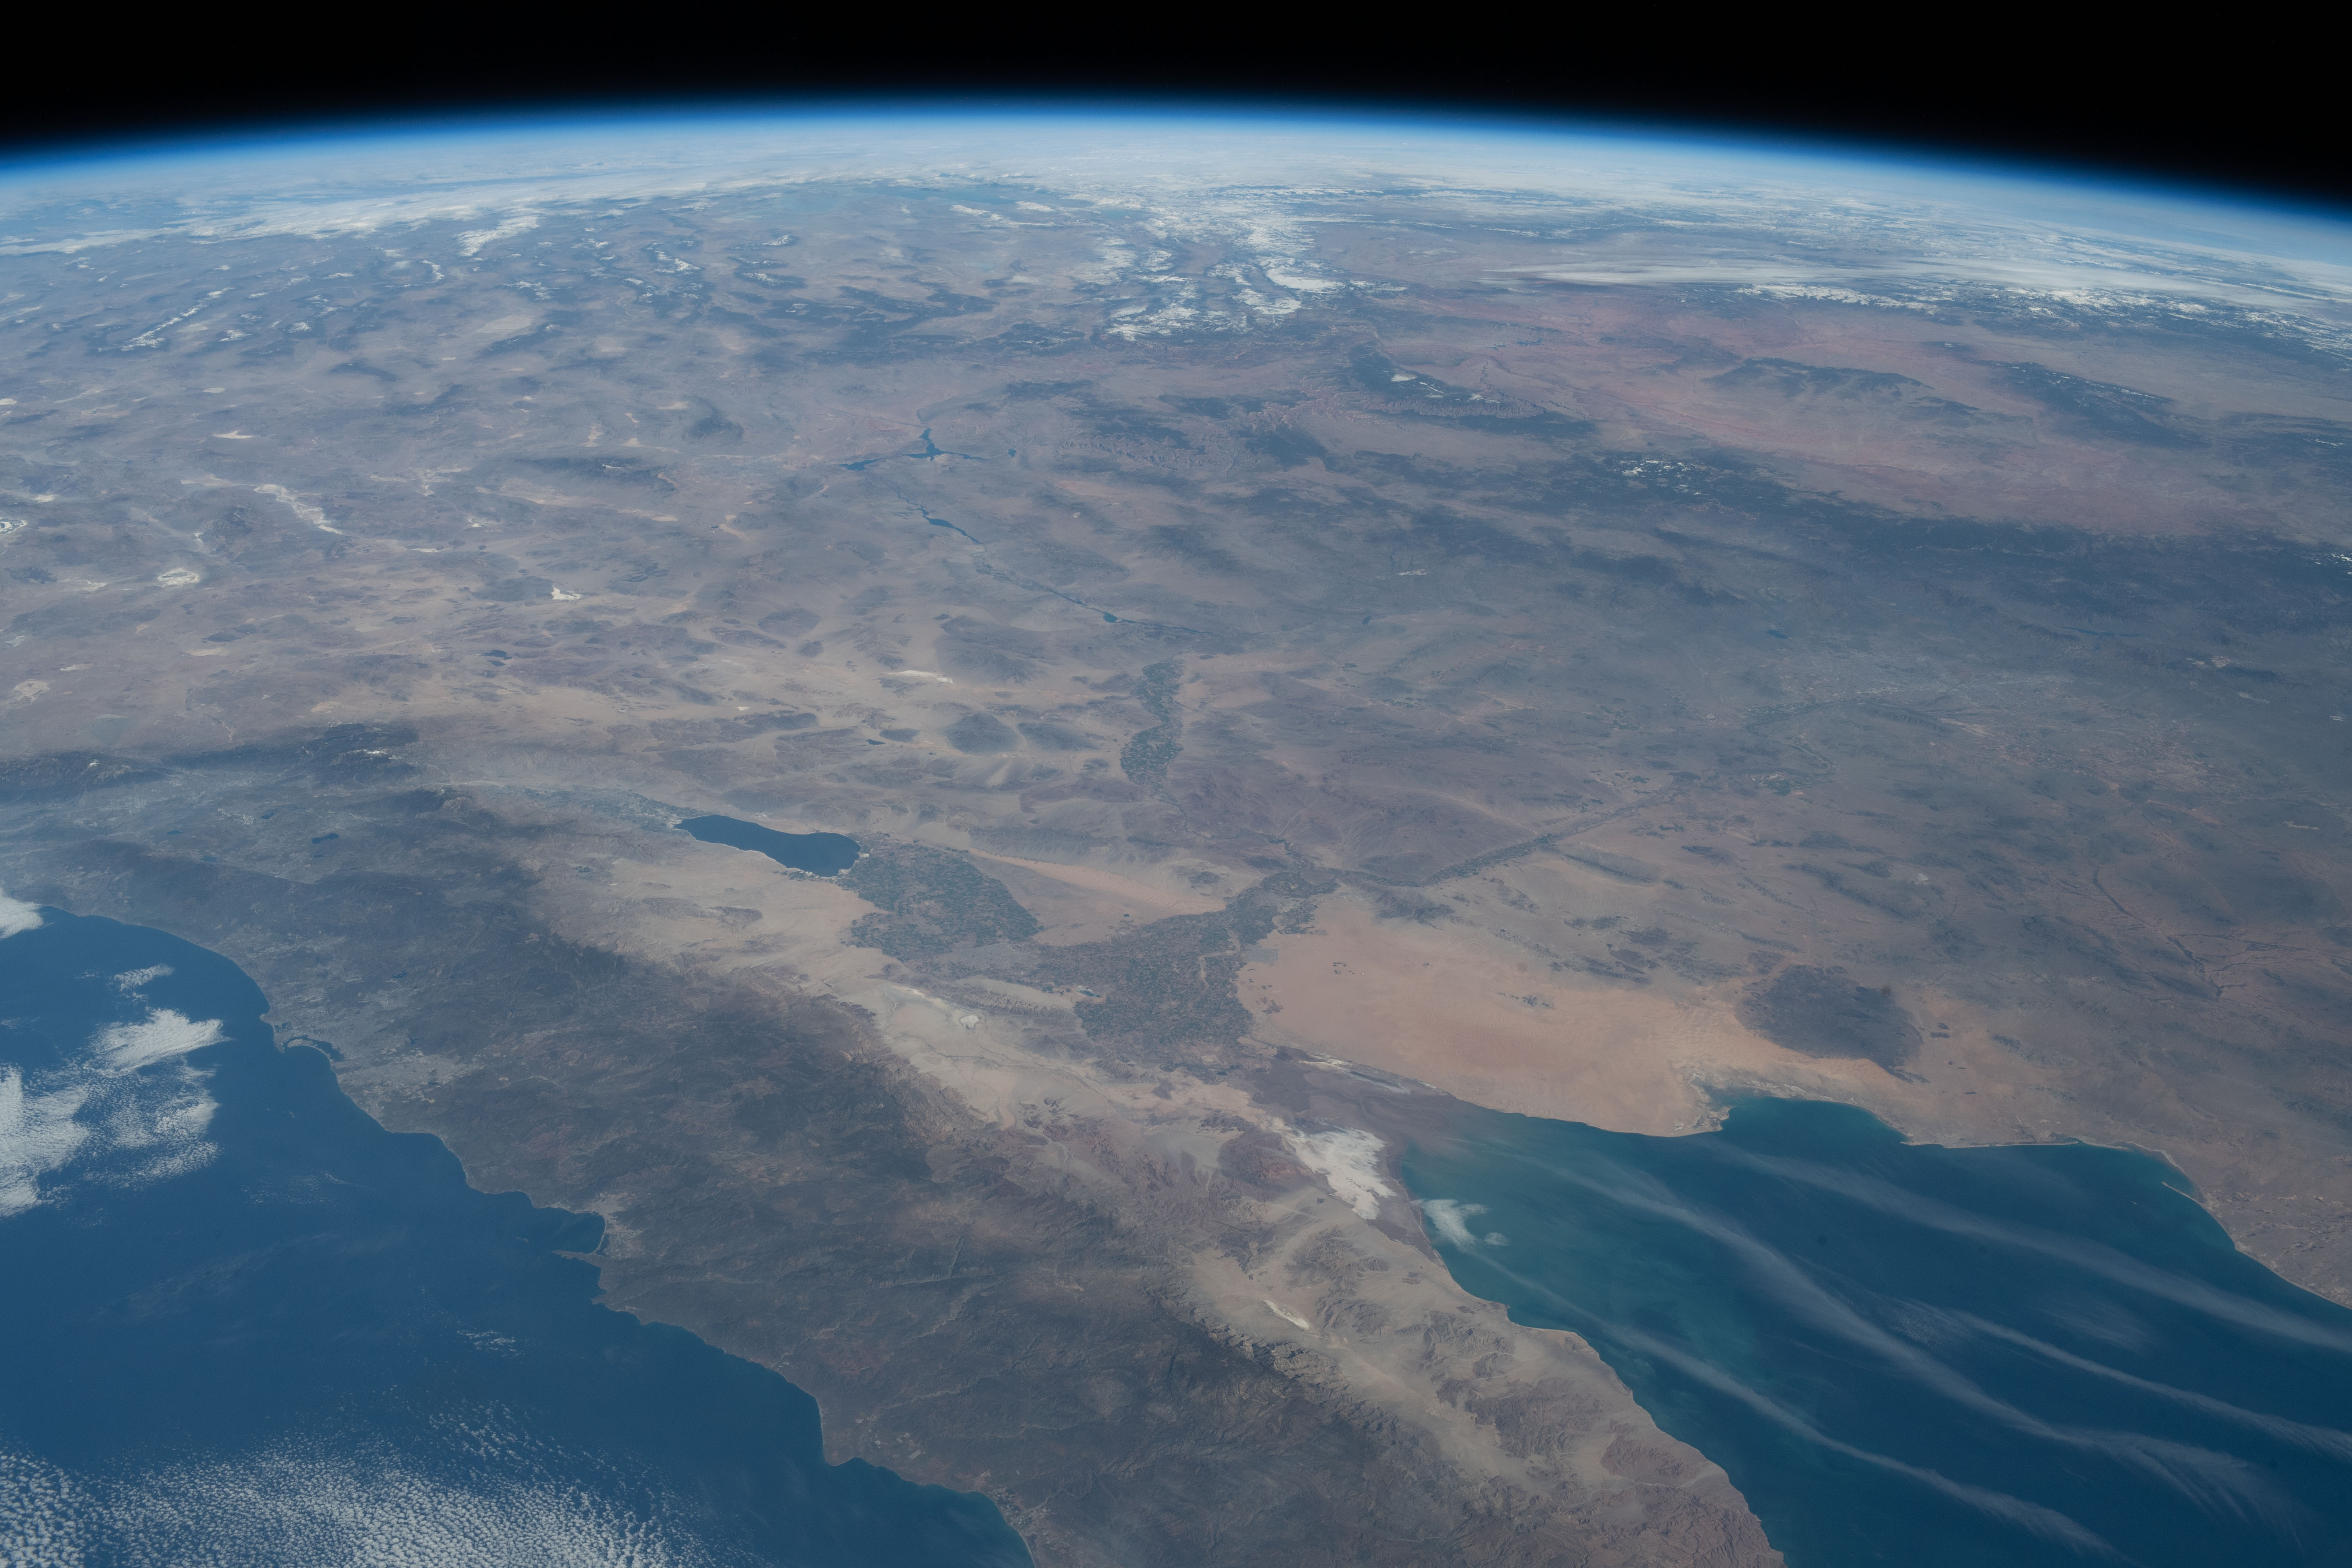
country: USA-ARIZONA
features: SALTON SEA, COLORADO RIVER RESERVATION, CIBOLA NATIONAL WILDLIFE REFUGE
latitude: 33.5
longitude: -114.5
